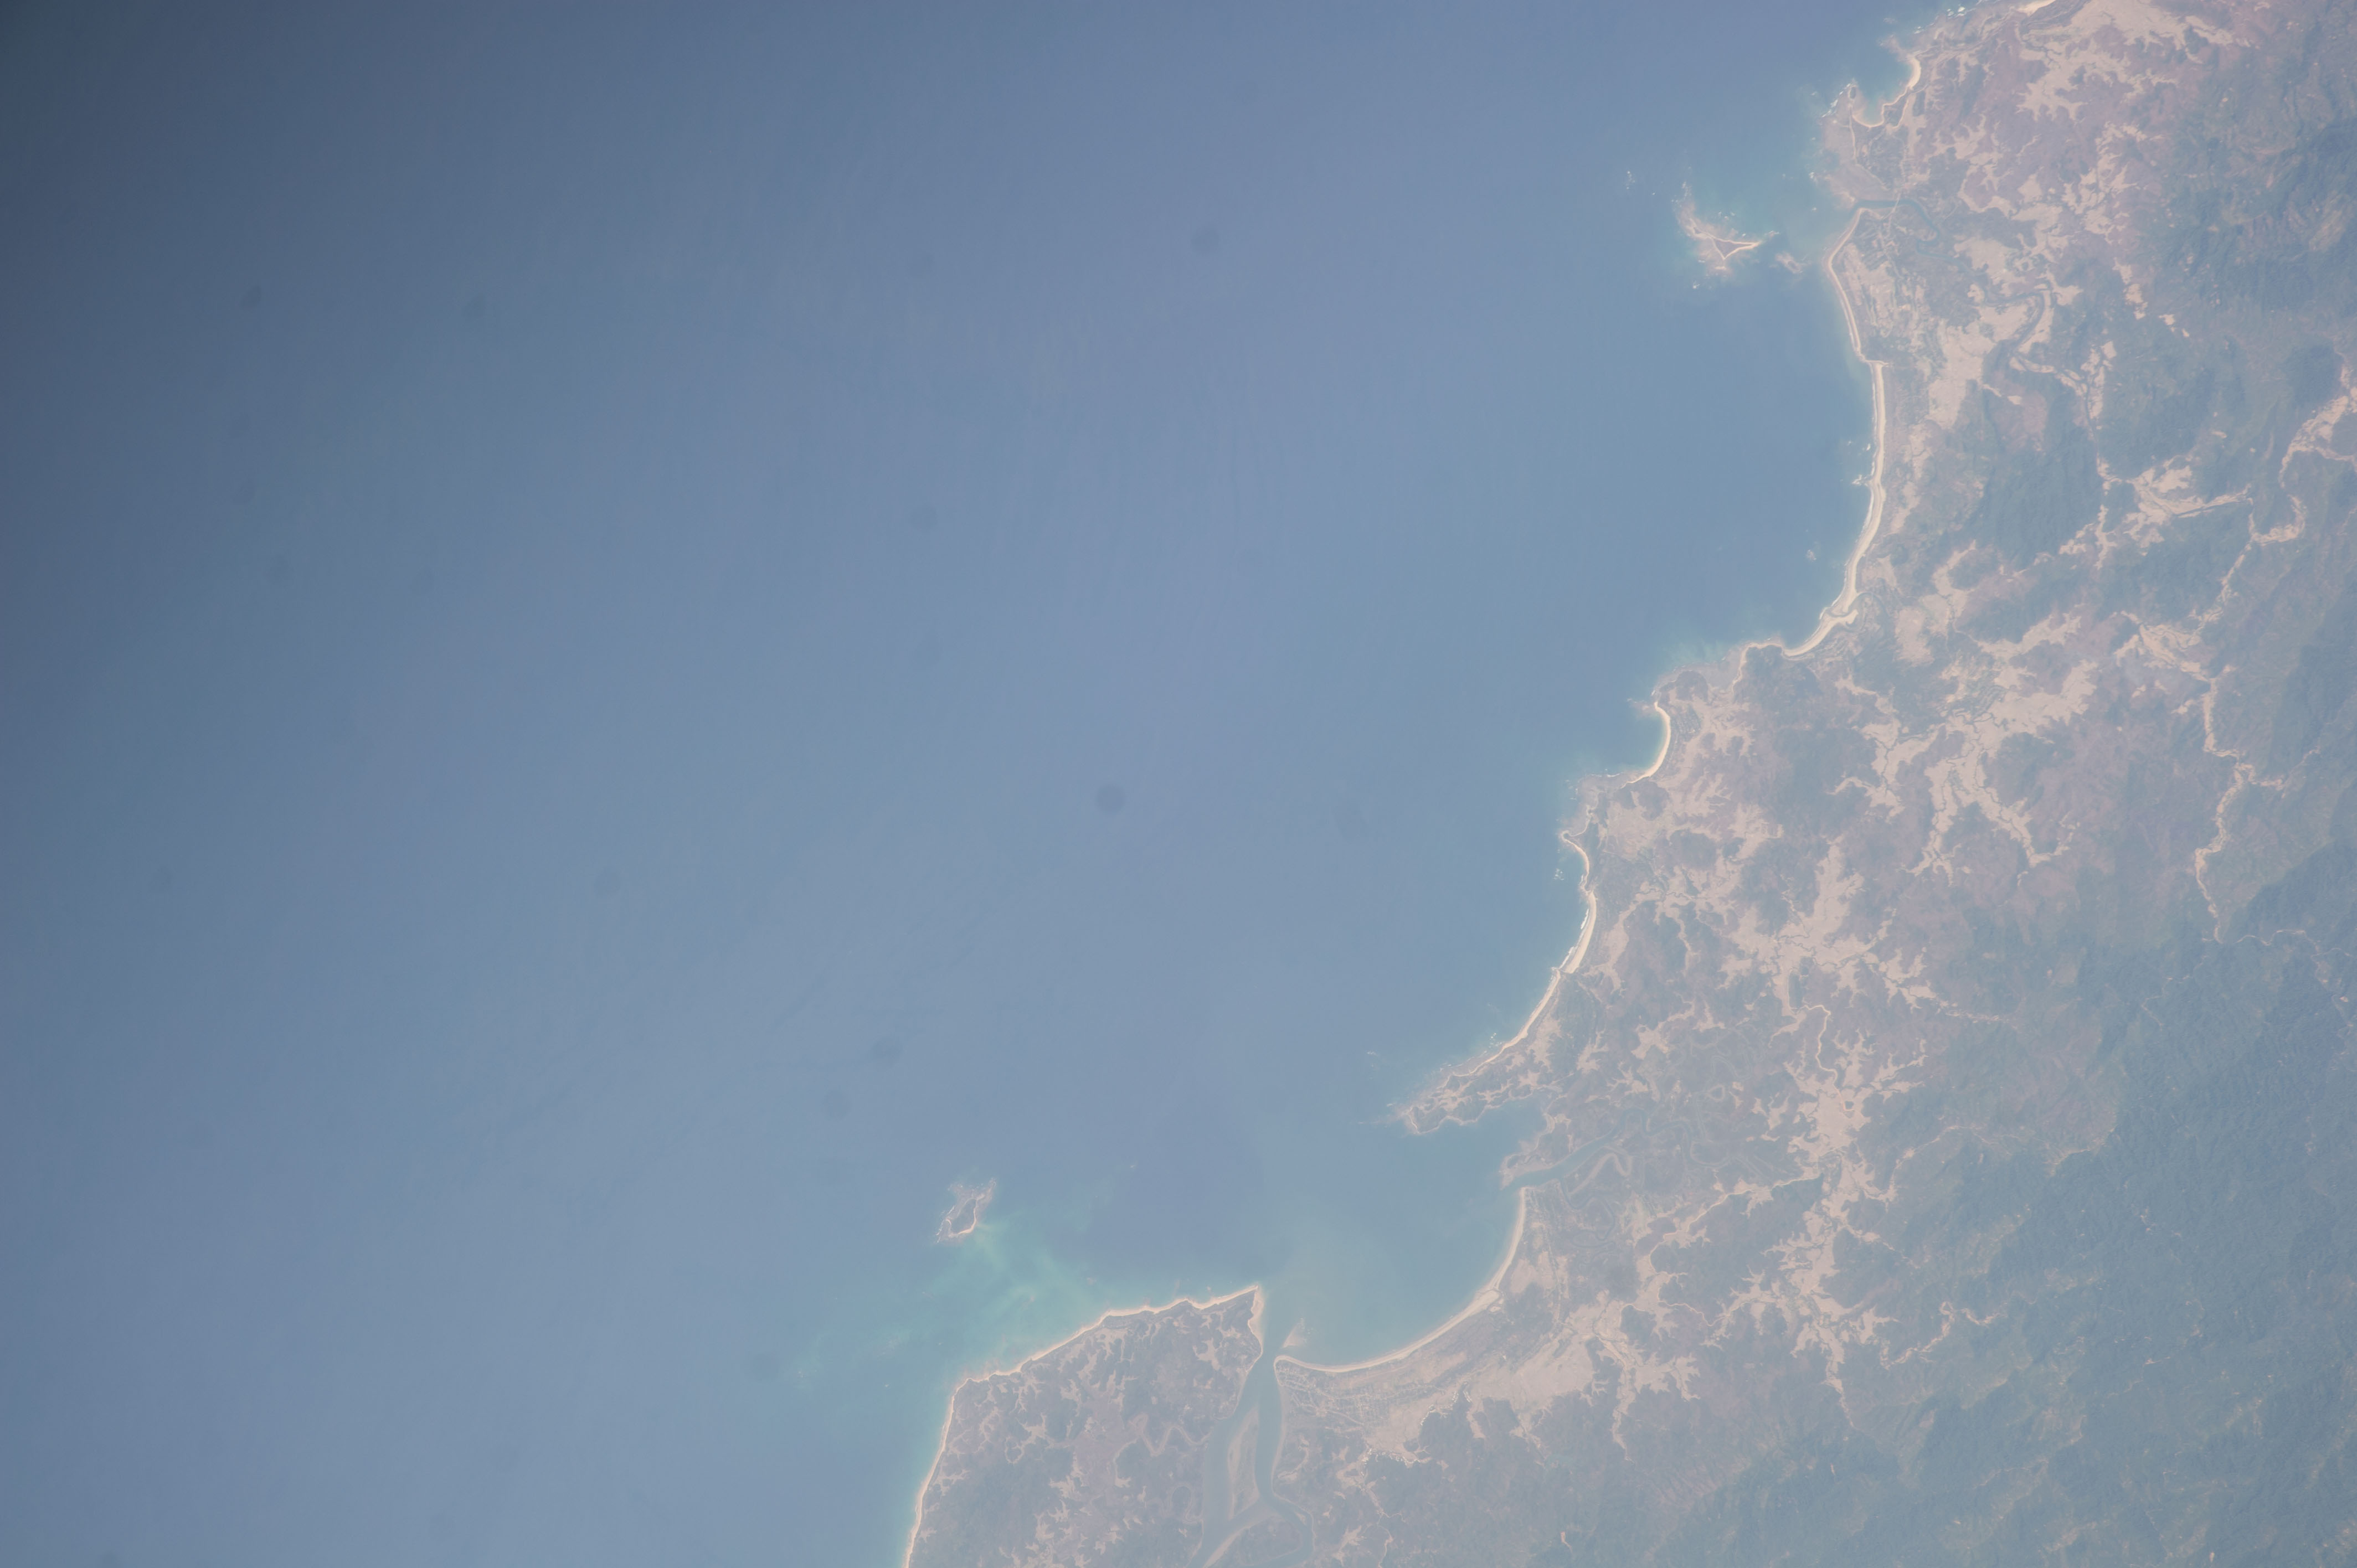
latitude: 17.6
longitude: 94.5
